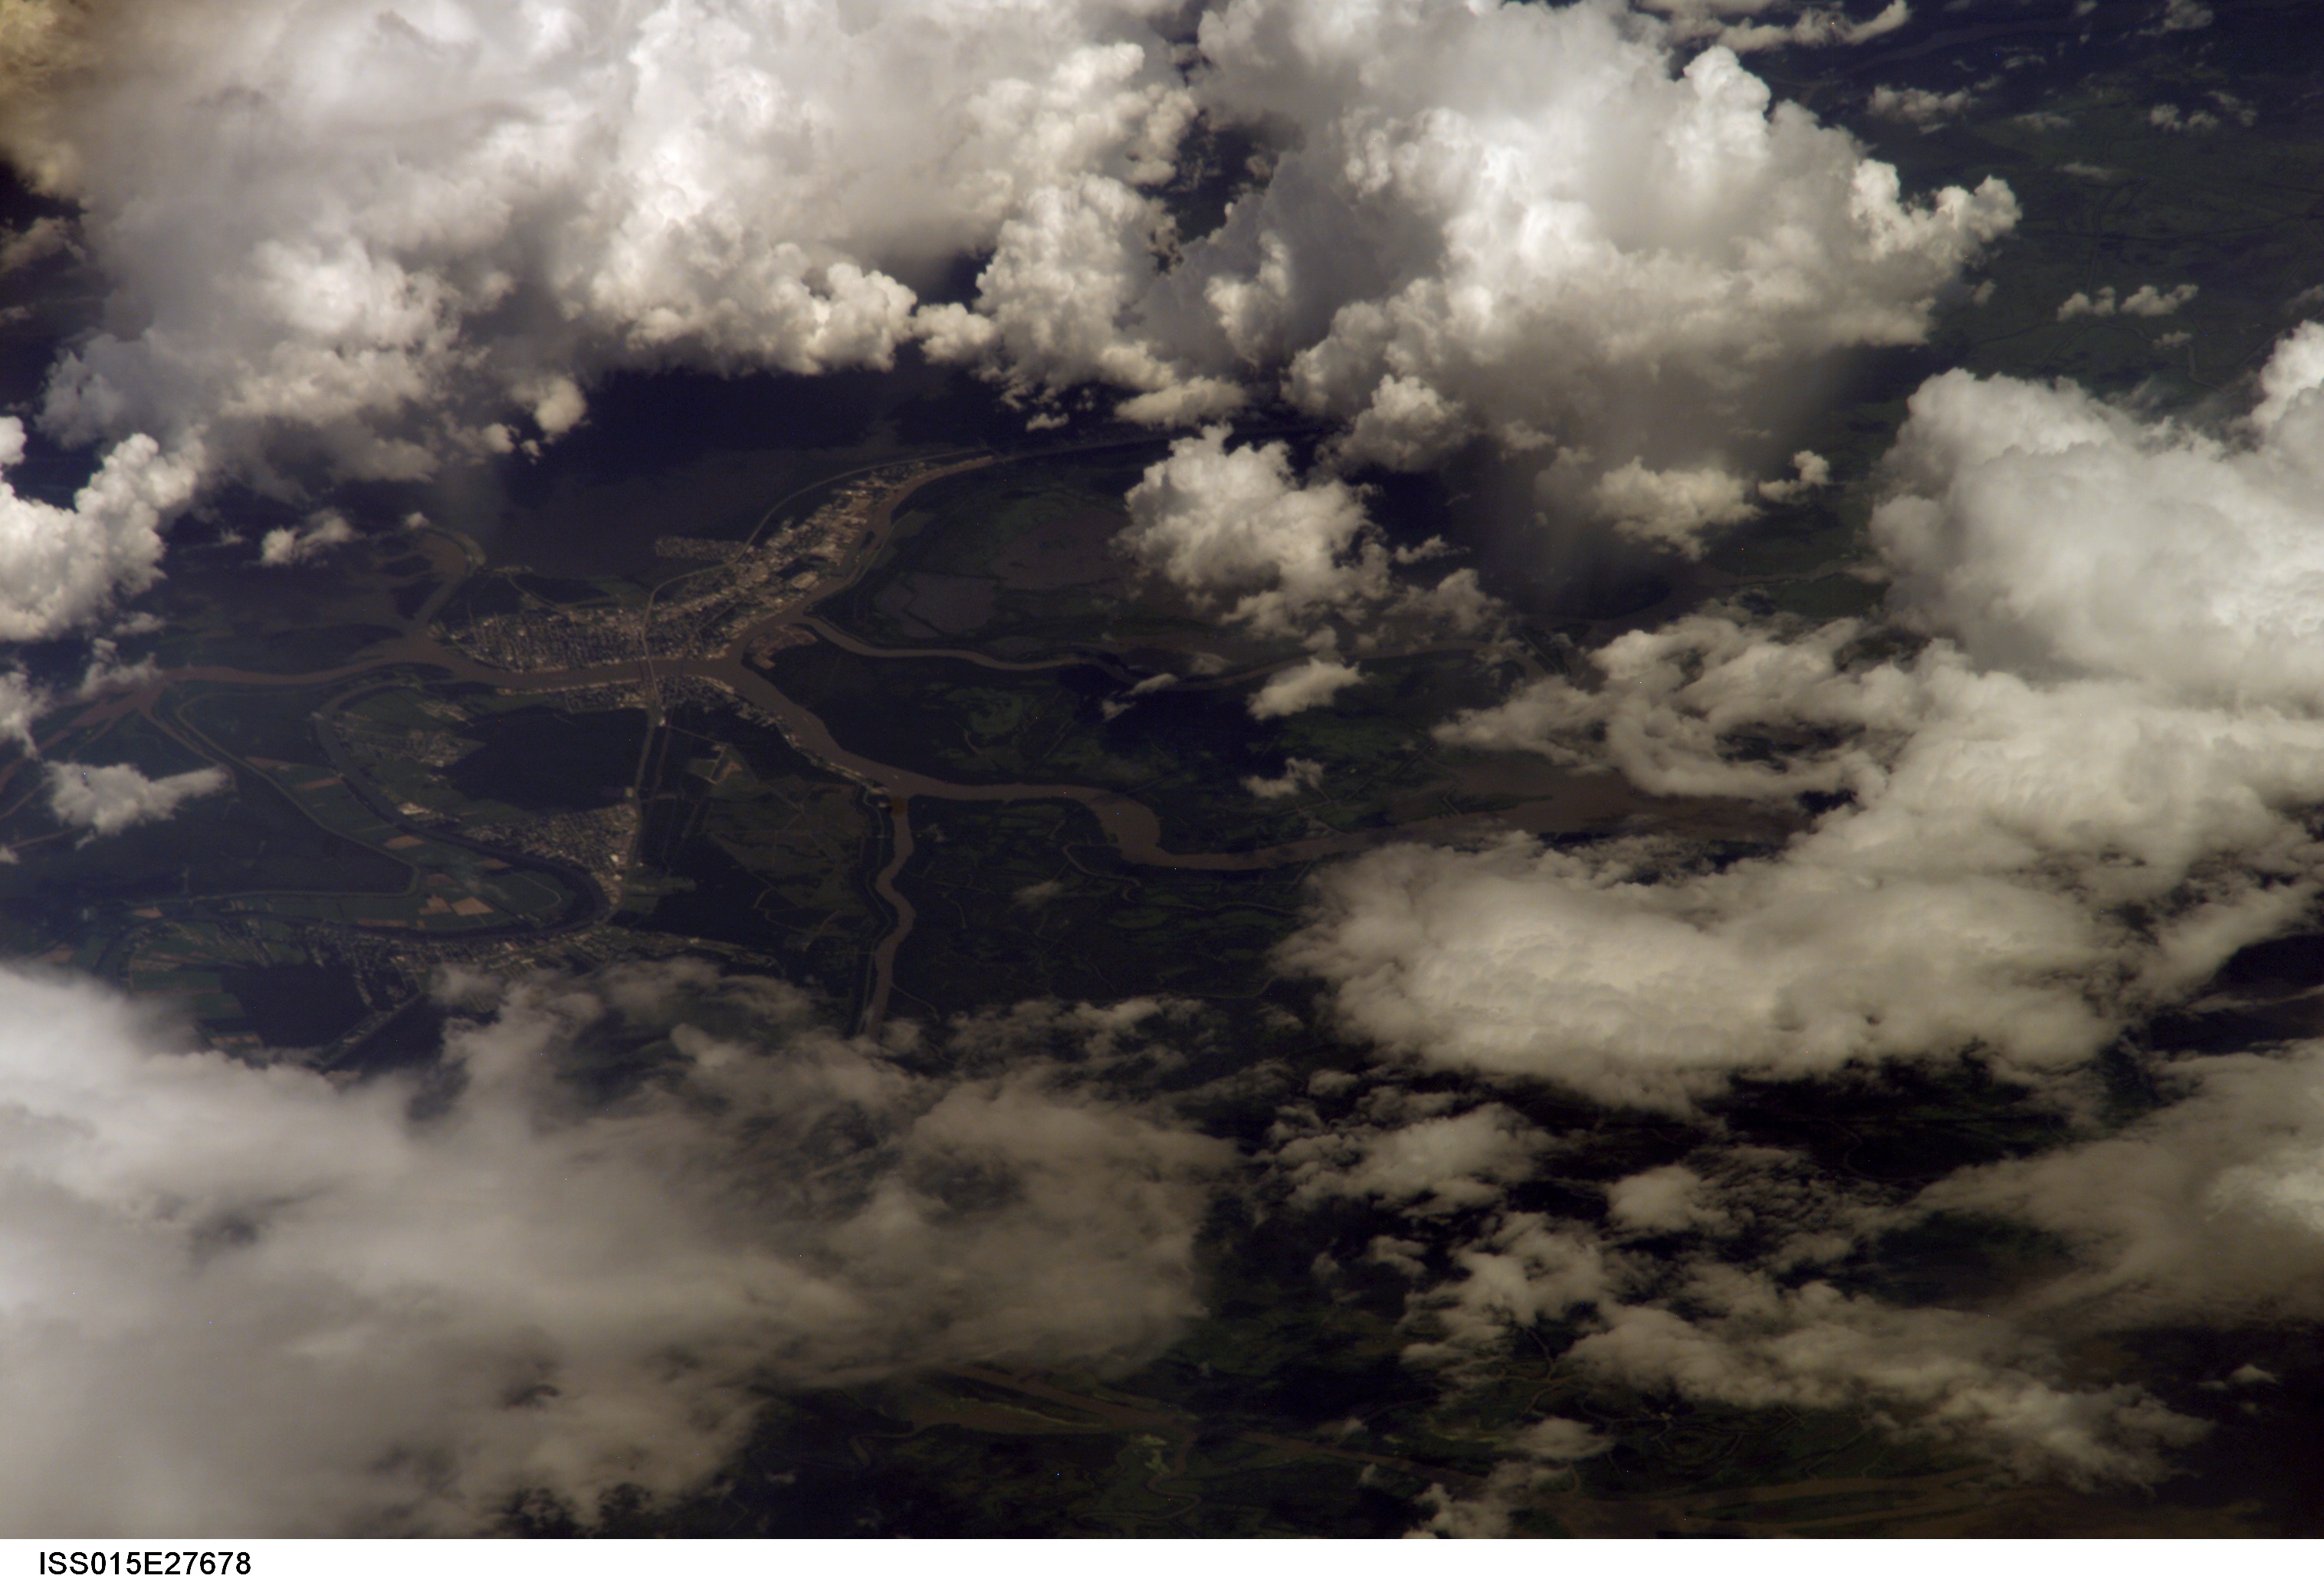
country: USA-LOUISIANA
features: MORGAN CITY, ATCHAFALAYA R.
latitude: 29.6
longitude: -91.2
